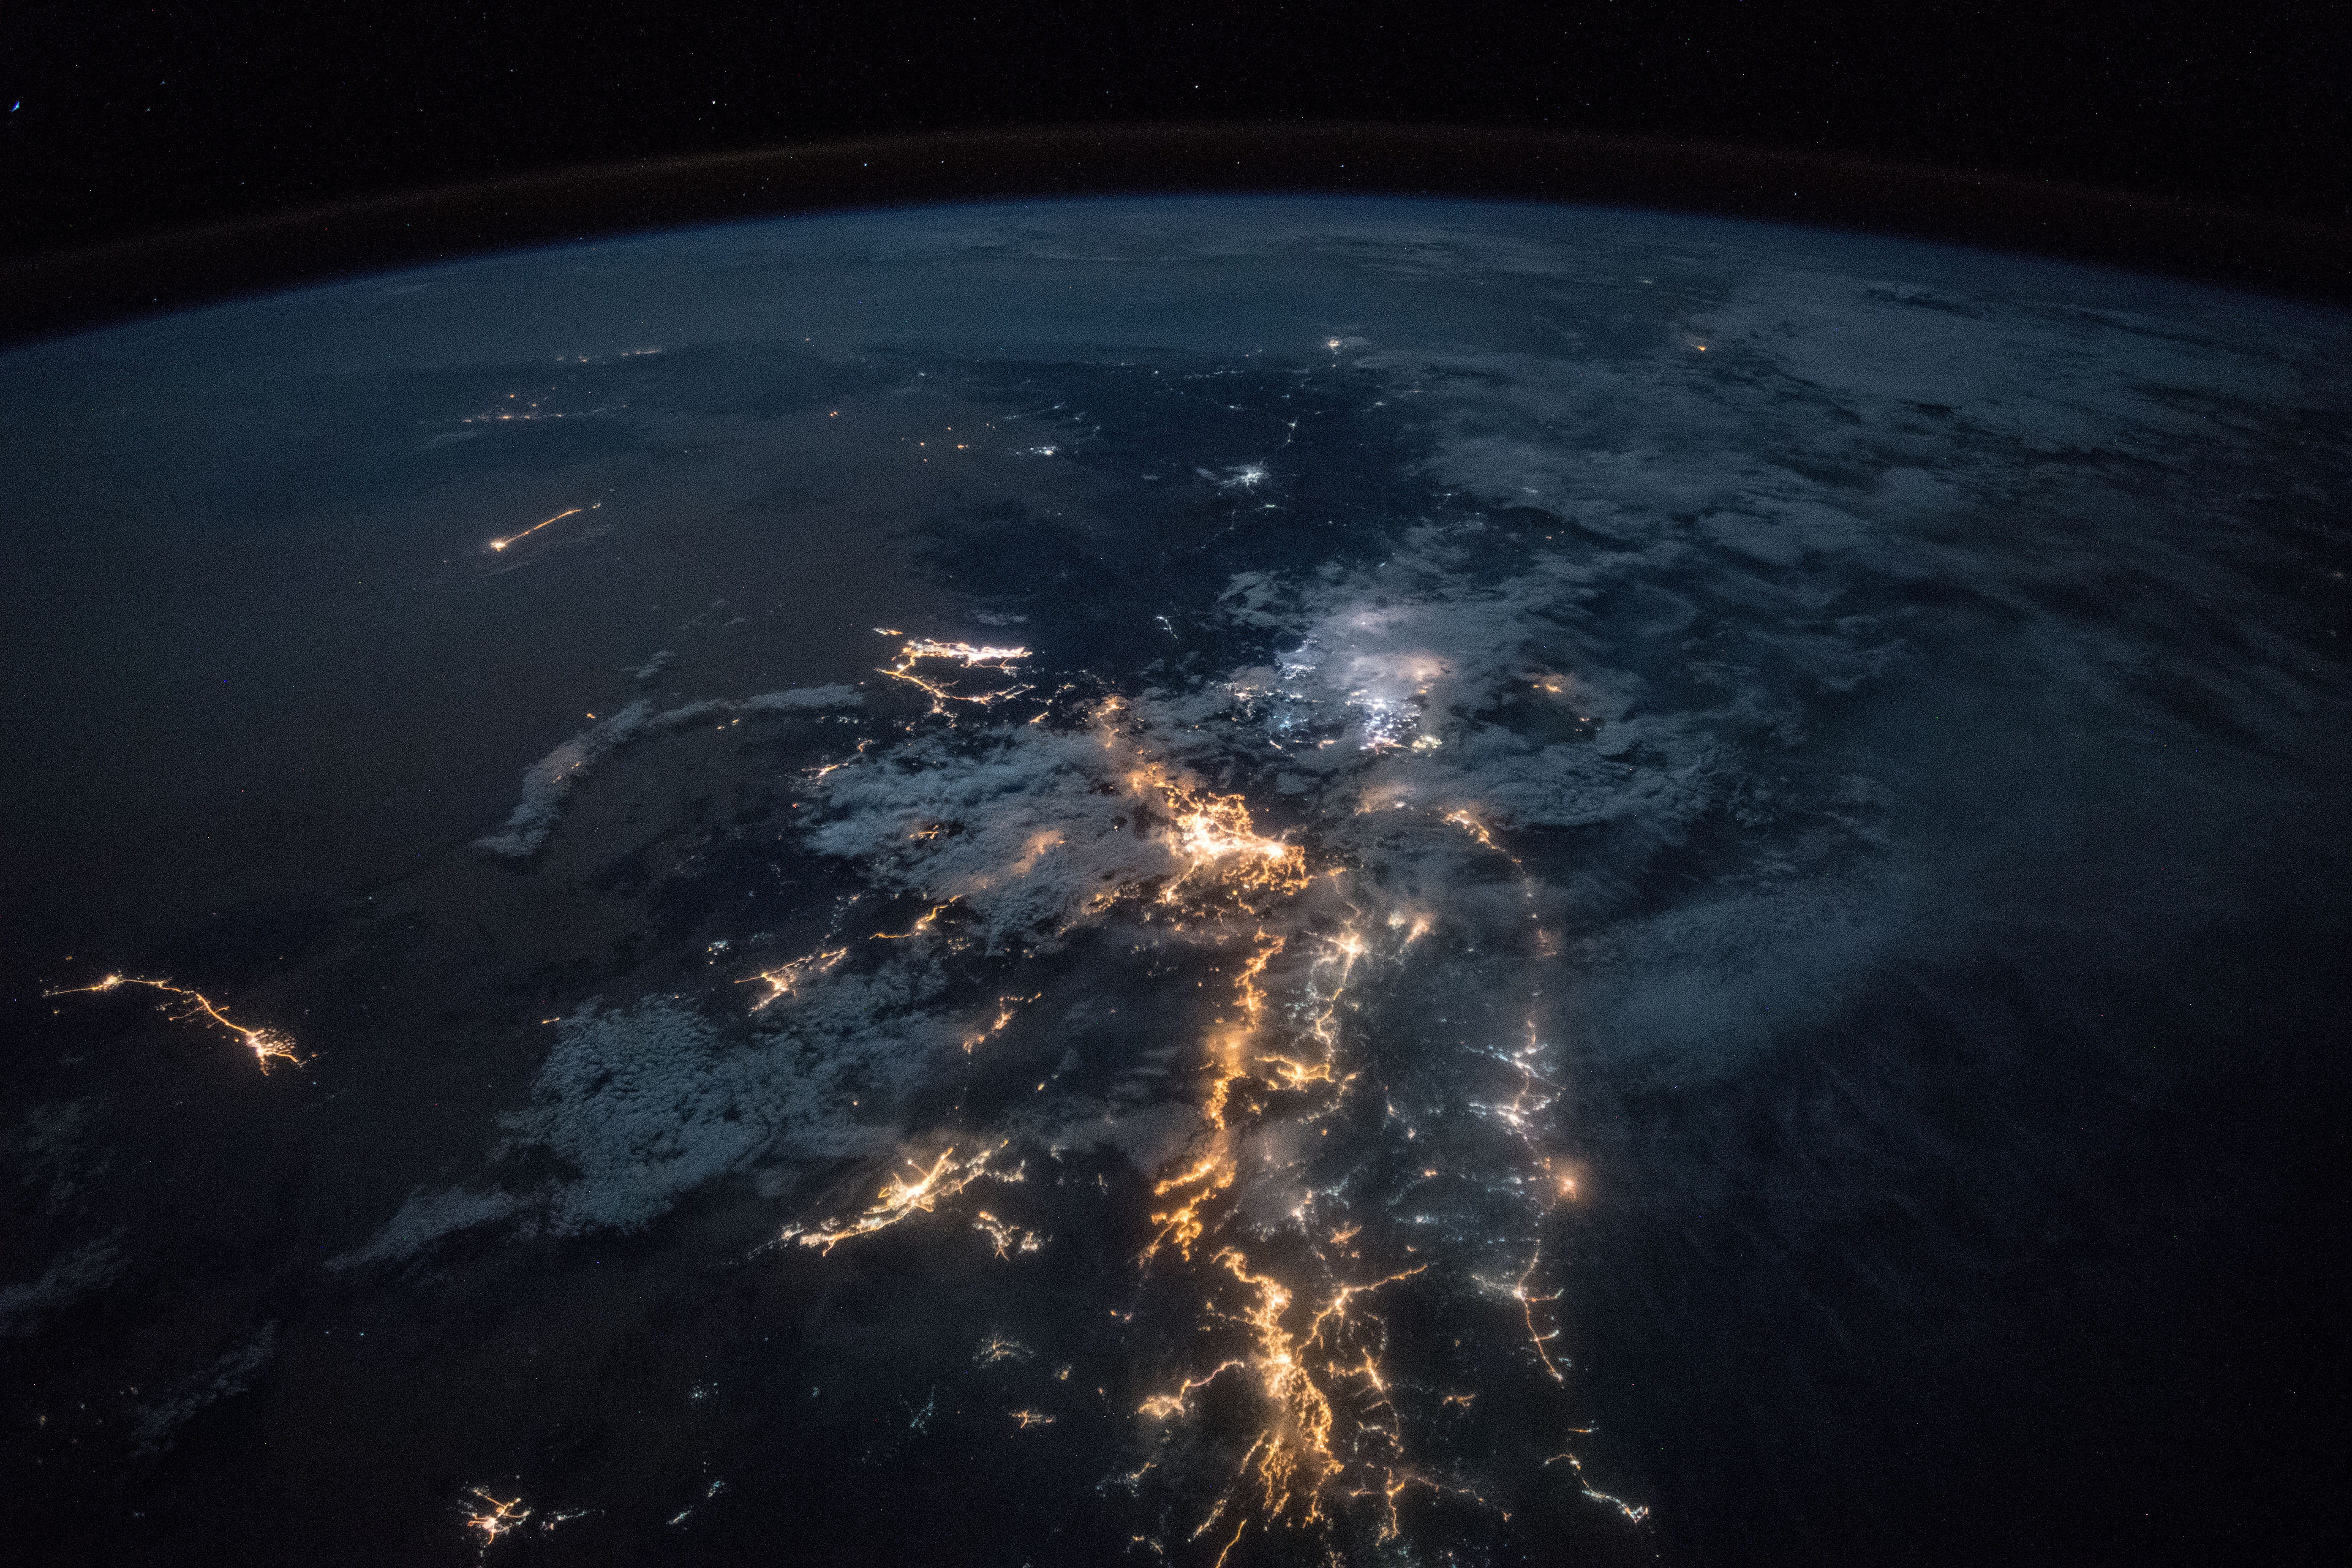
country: SAUDI ARABIA
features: ASIR MOUNTAINS, RED SEA, ABHA CITY, JAZAN CITY, MUHAYIL CITY, BARIQ CITY, AL NAMAS CITY, GULF OF ADEN, NIGHT, EARTH LIMB
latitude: 18.4
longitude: 43.5
